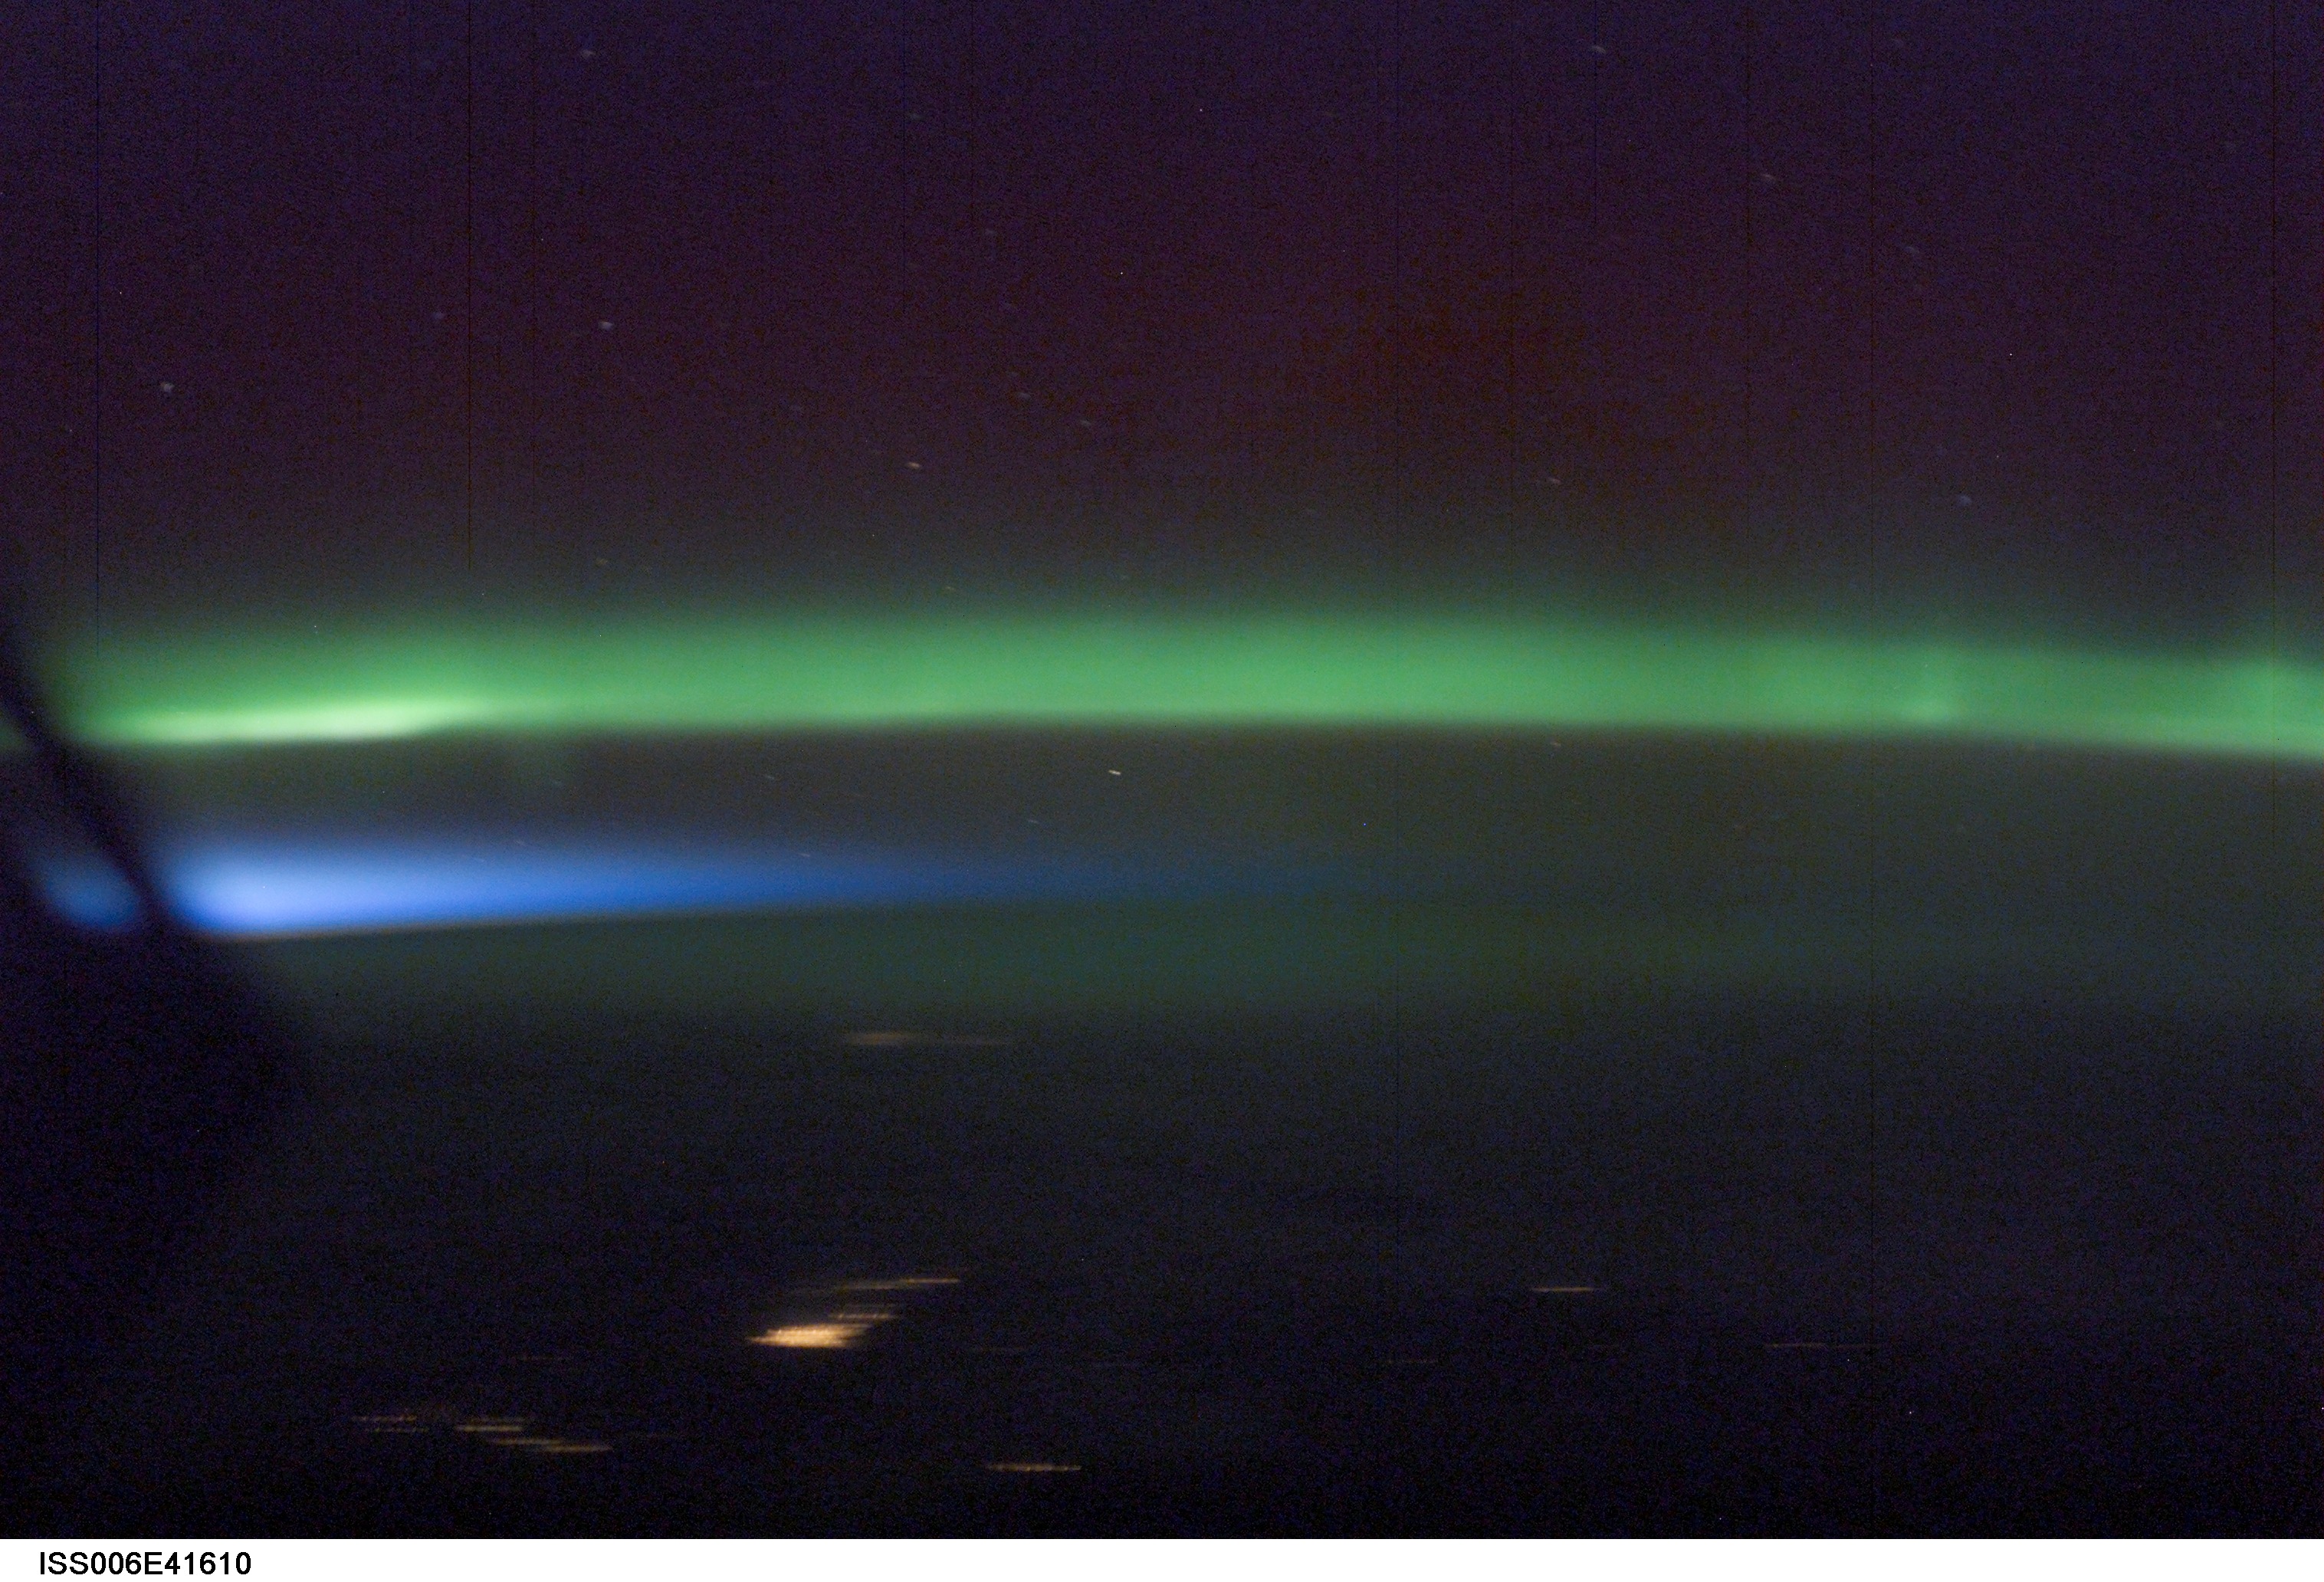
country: AURORA
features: AURORA BOREALIS
